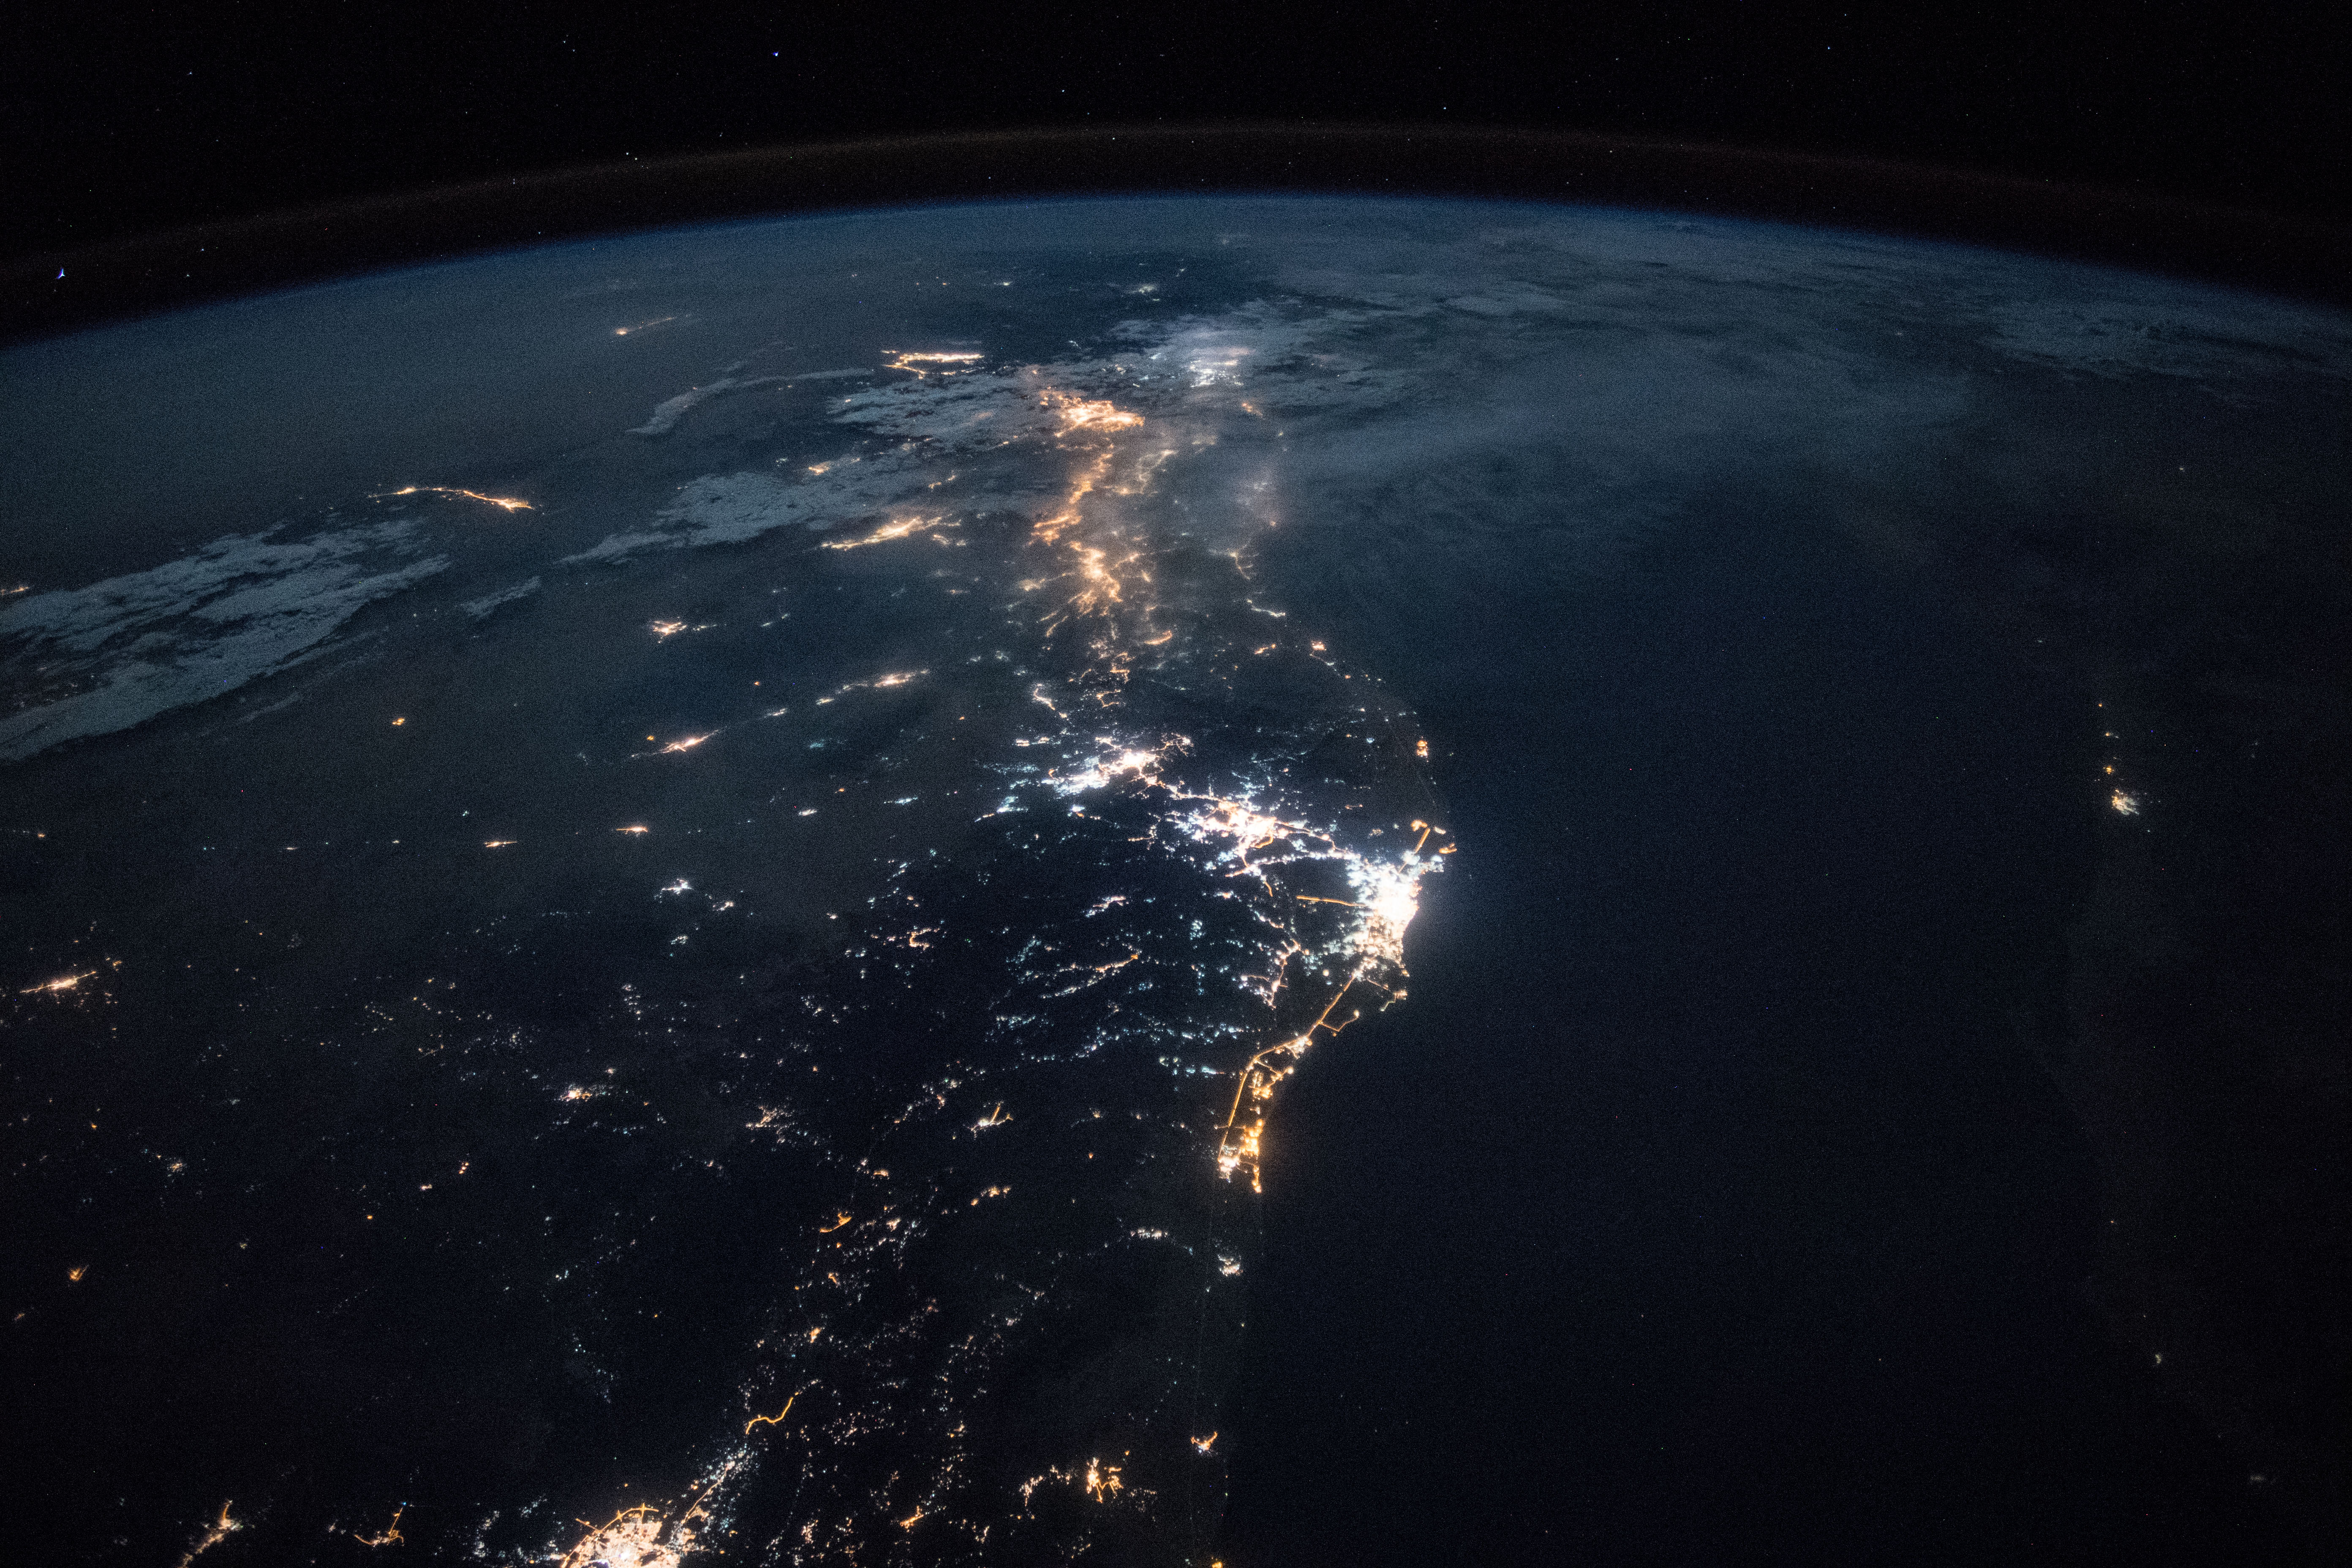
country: SAUDI ARABIA
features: SIGNAL HILL, PORT SUDAN, YANBU CITY, RED SEA, MEDINA CITY, JEDDAH CITY, NUBIAN DESERT, MECCA CITY, NIGHT, EARTH LIMB
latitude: 21.8
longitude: 39.1
